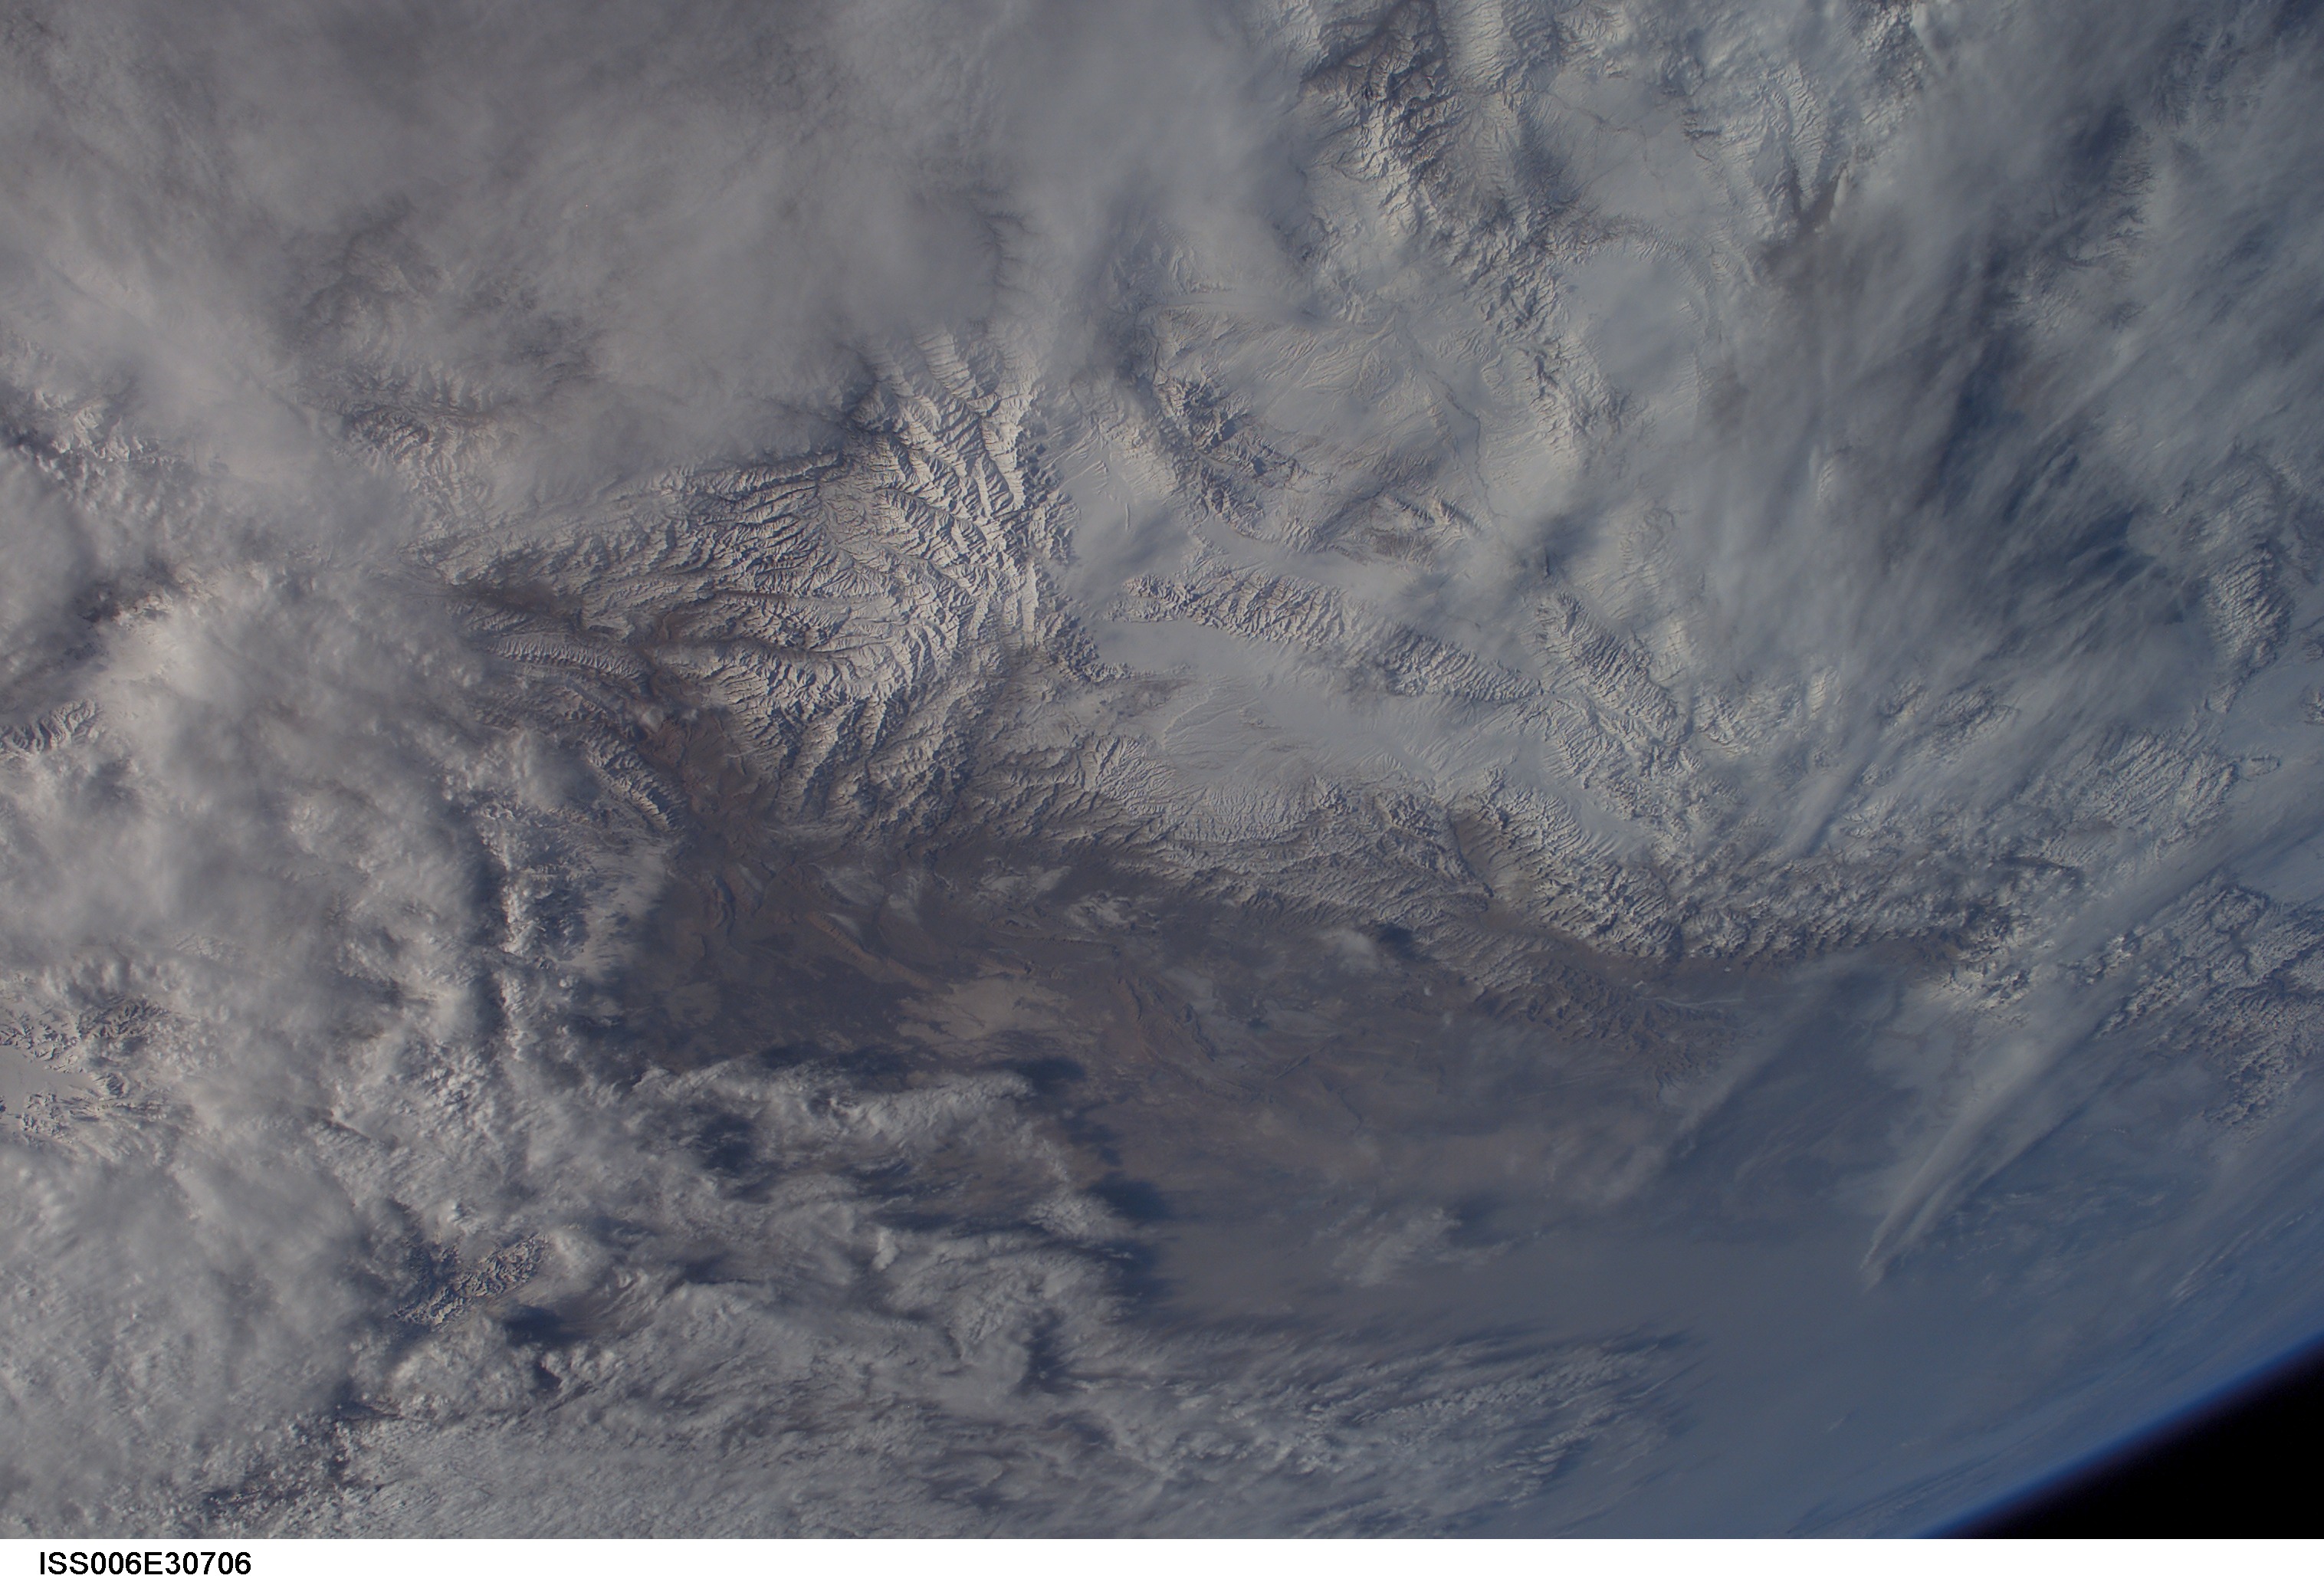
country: ASIA
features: PAN-CLOUDS, MOUNTAIN
